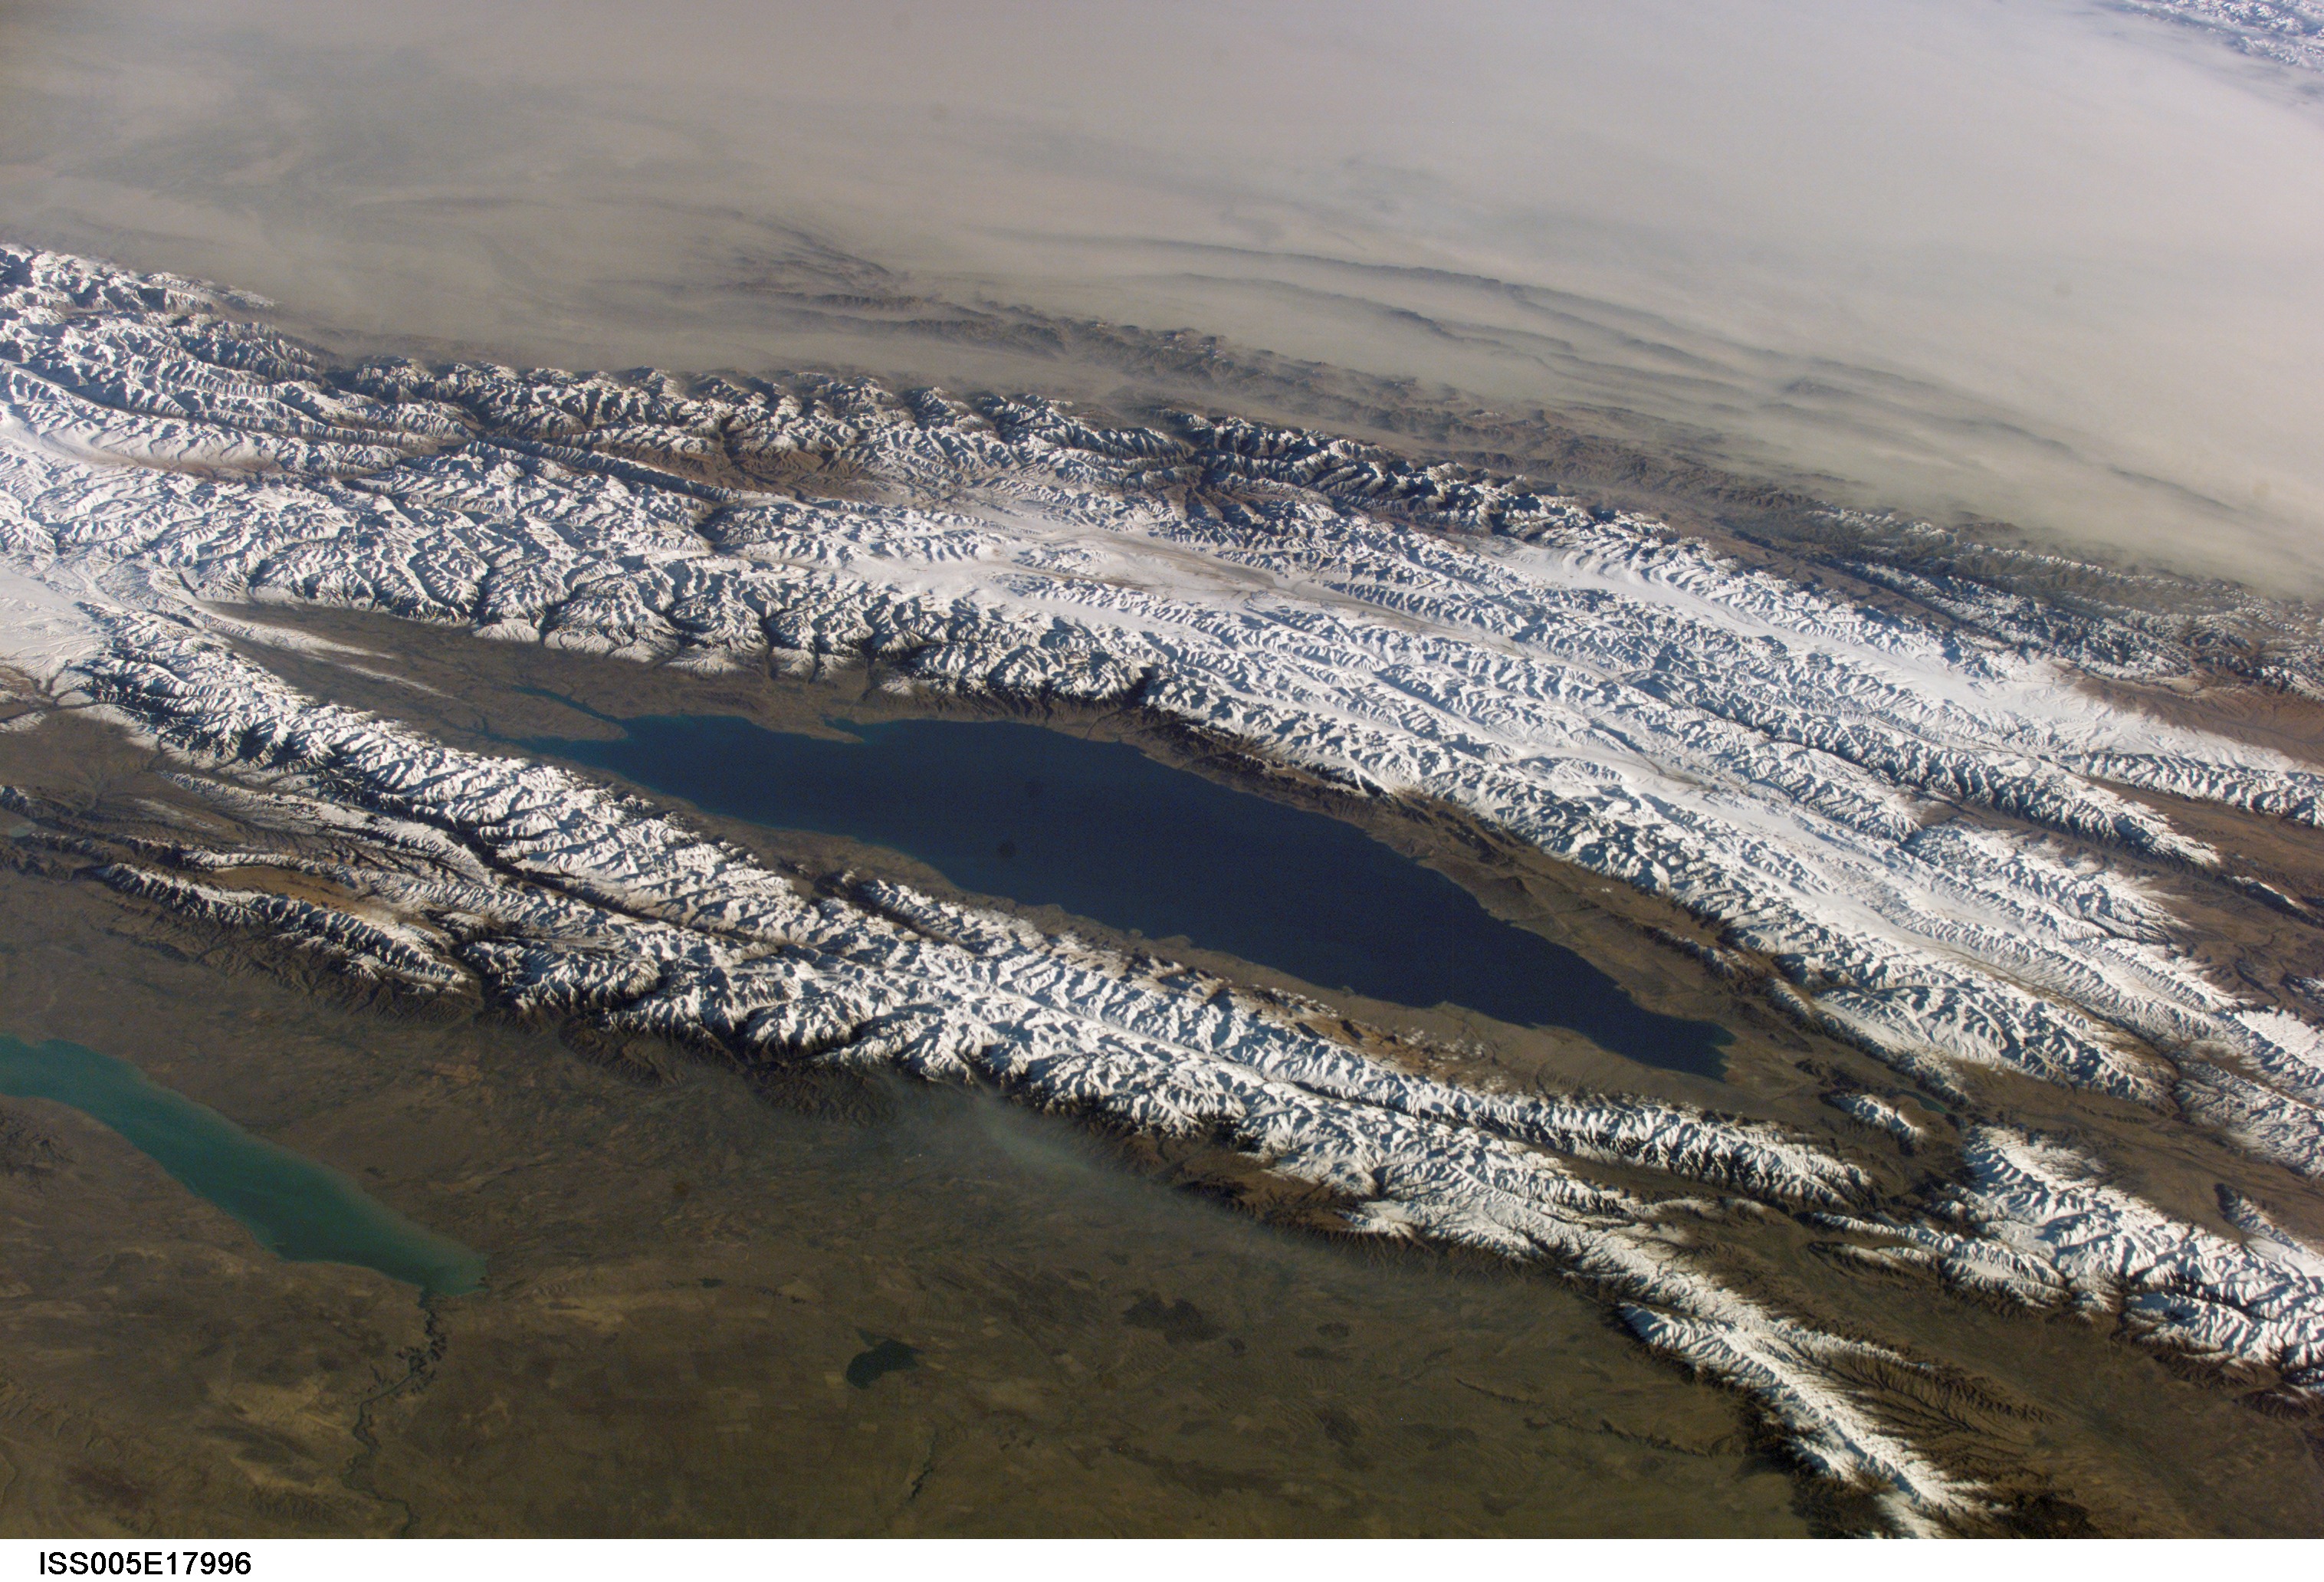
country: KYRGYZSTAN
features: LAKE ISSYK-KUL
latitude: 42.5
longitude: 77.0
